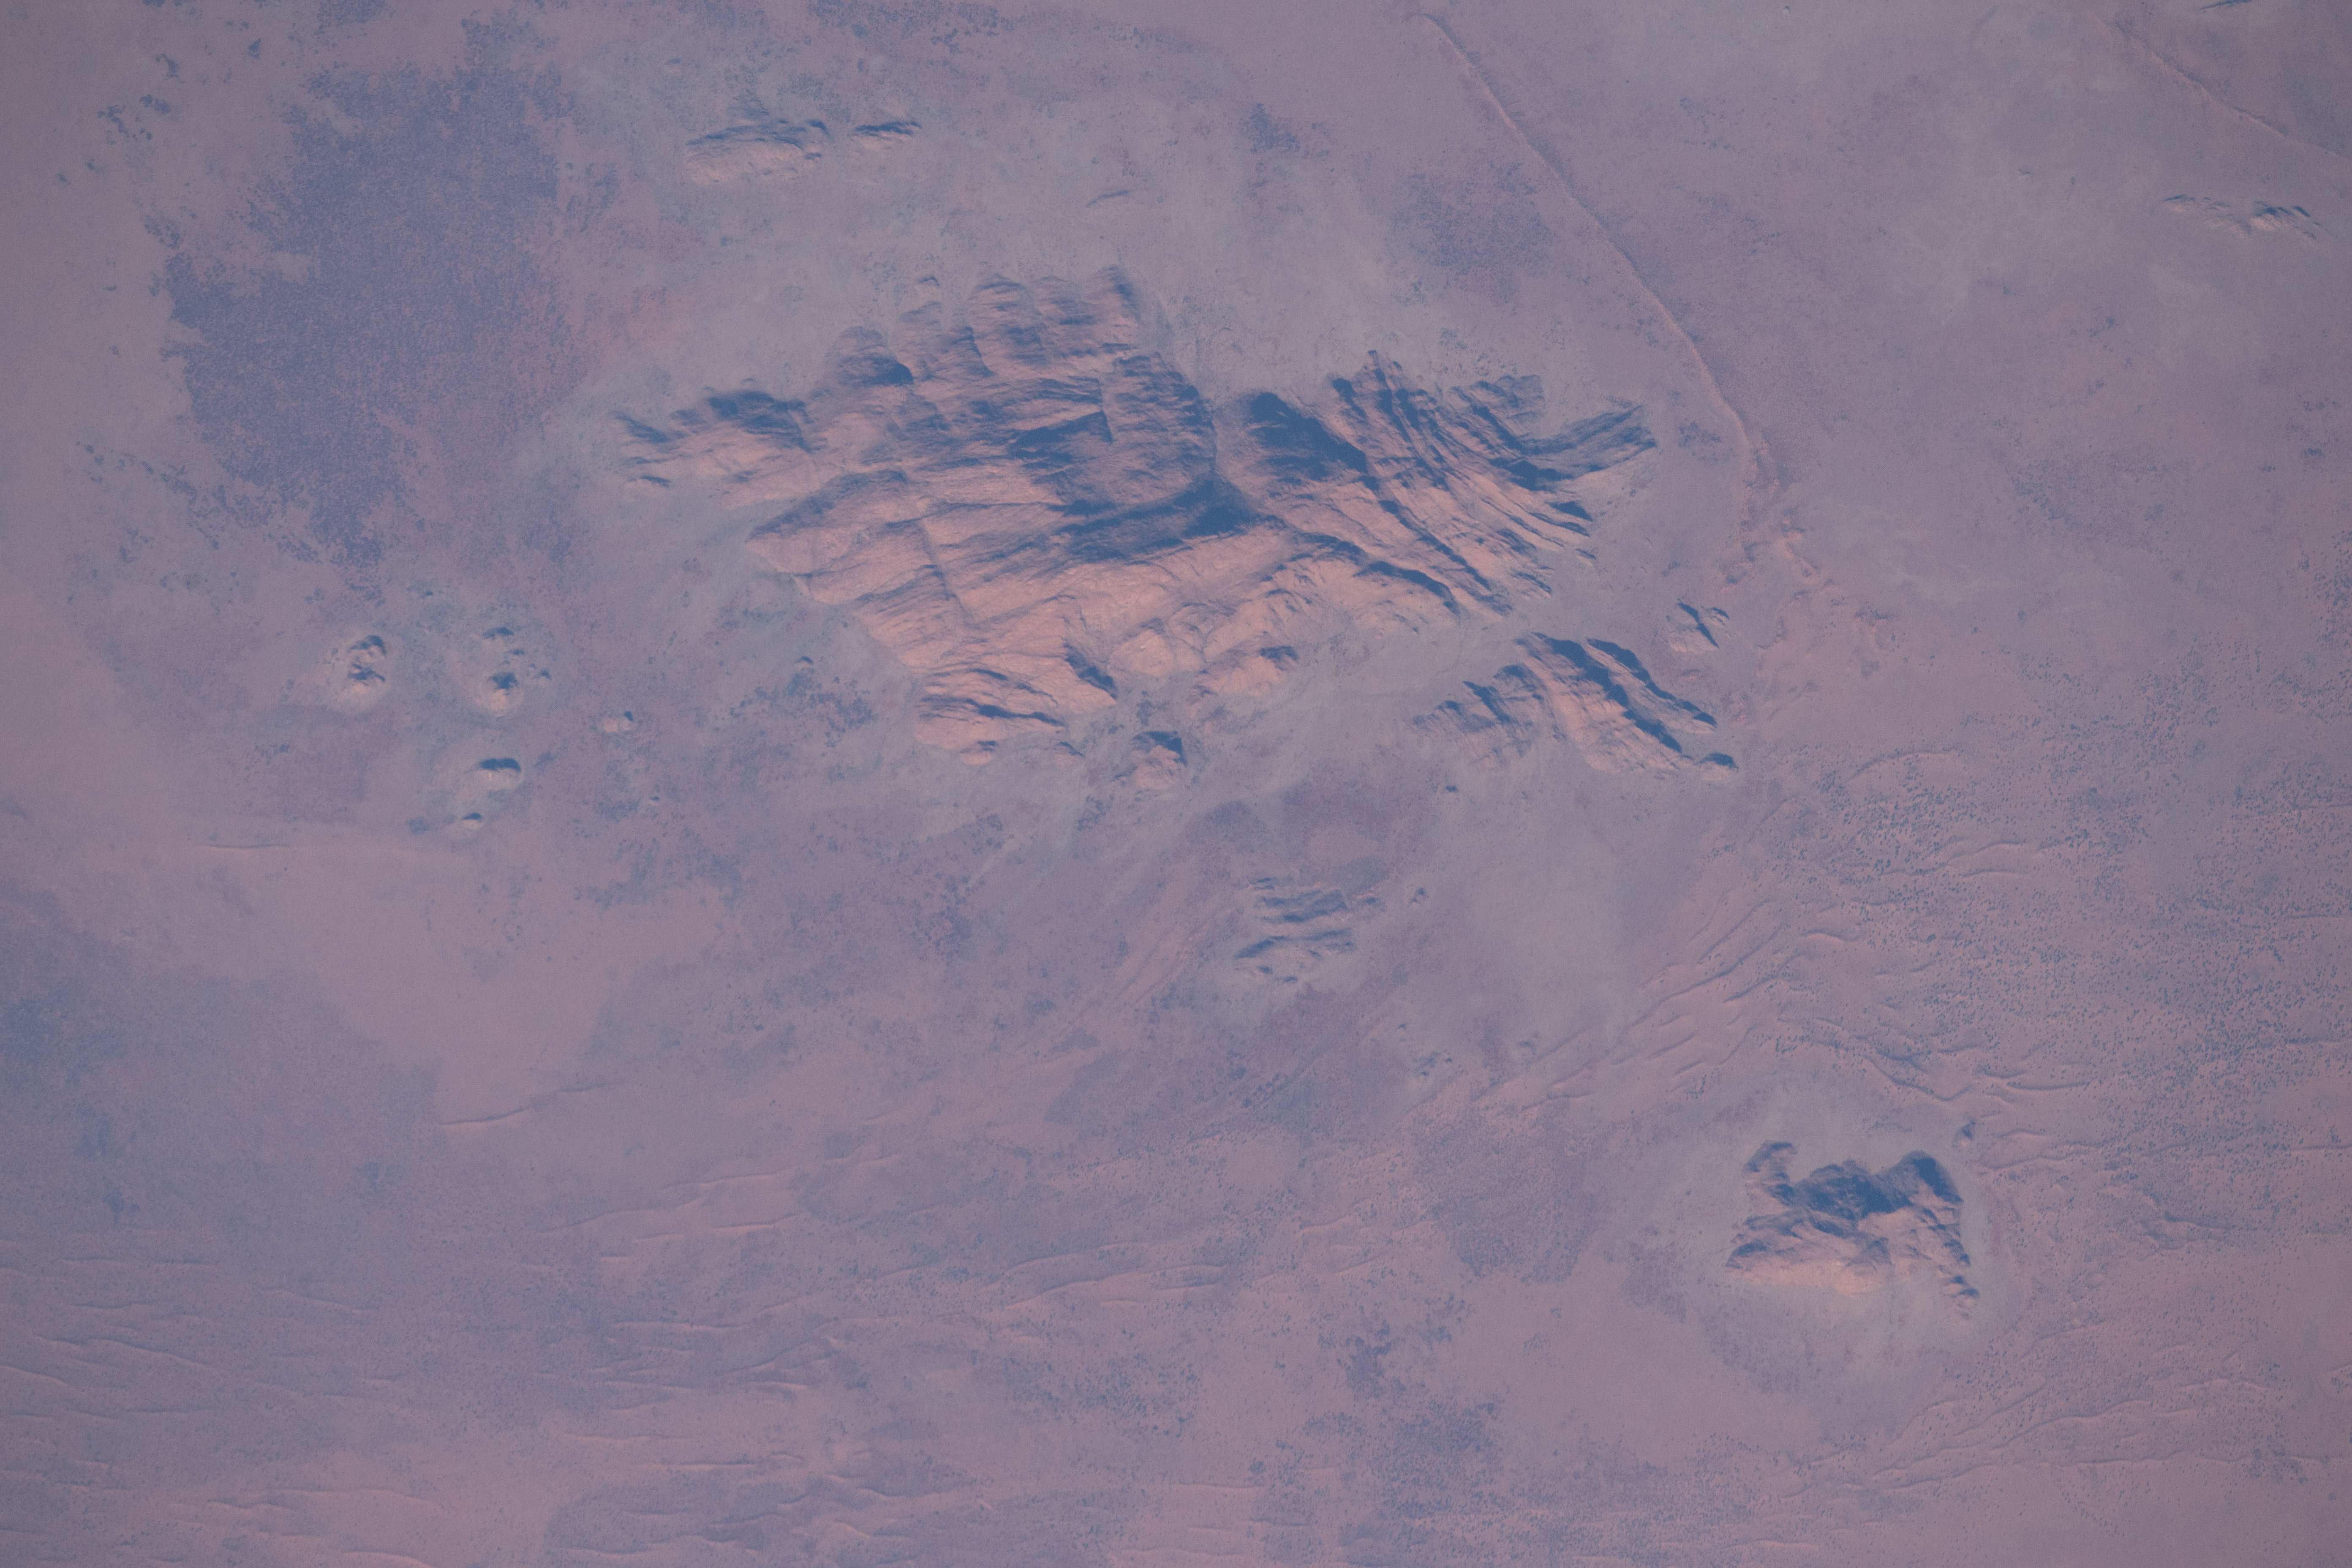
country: AUSTRALIA-SA
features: MOUNT KINTOGE, MOUNT CHARLES
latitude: -26.6
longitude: 130.5
